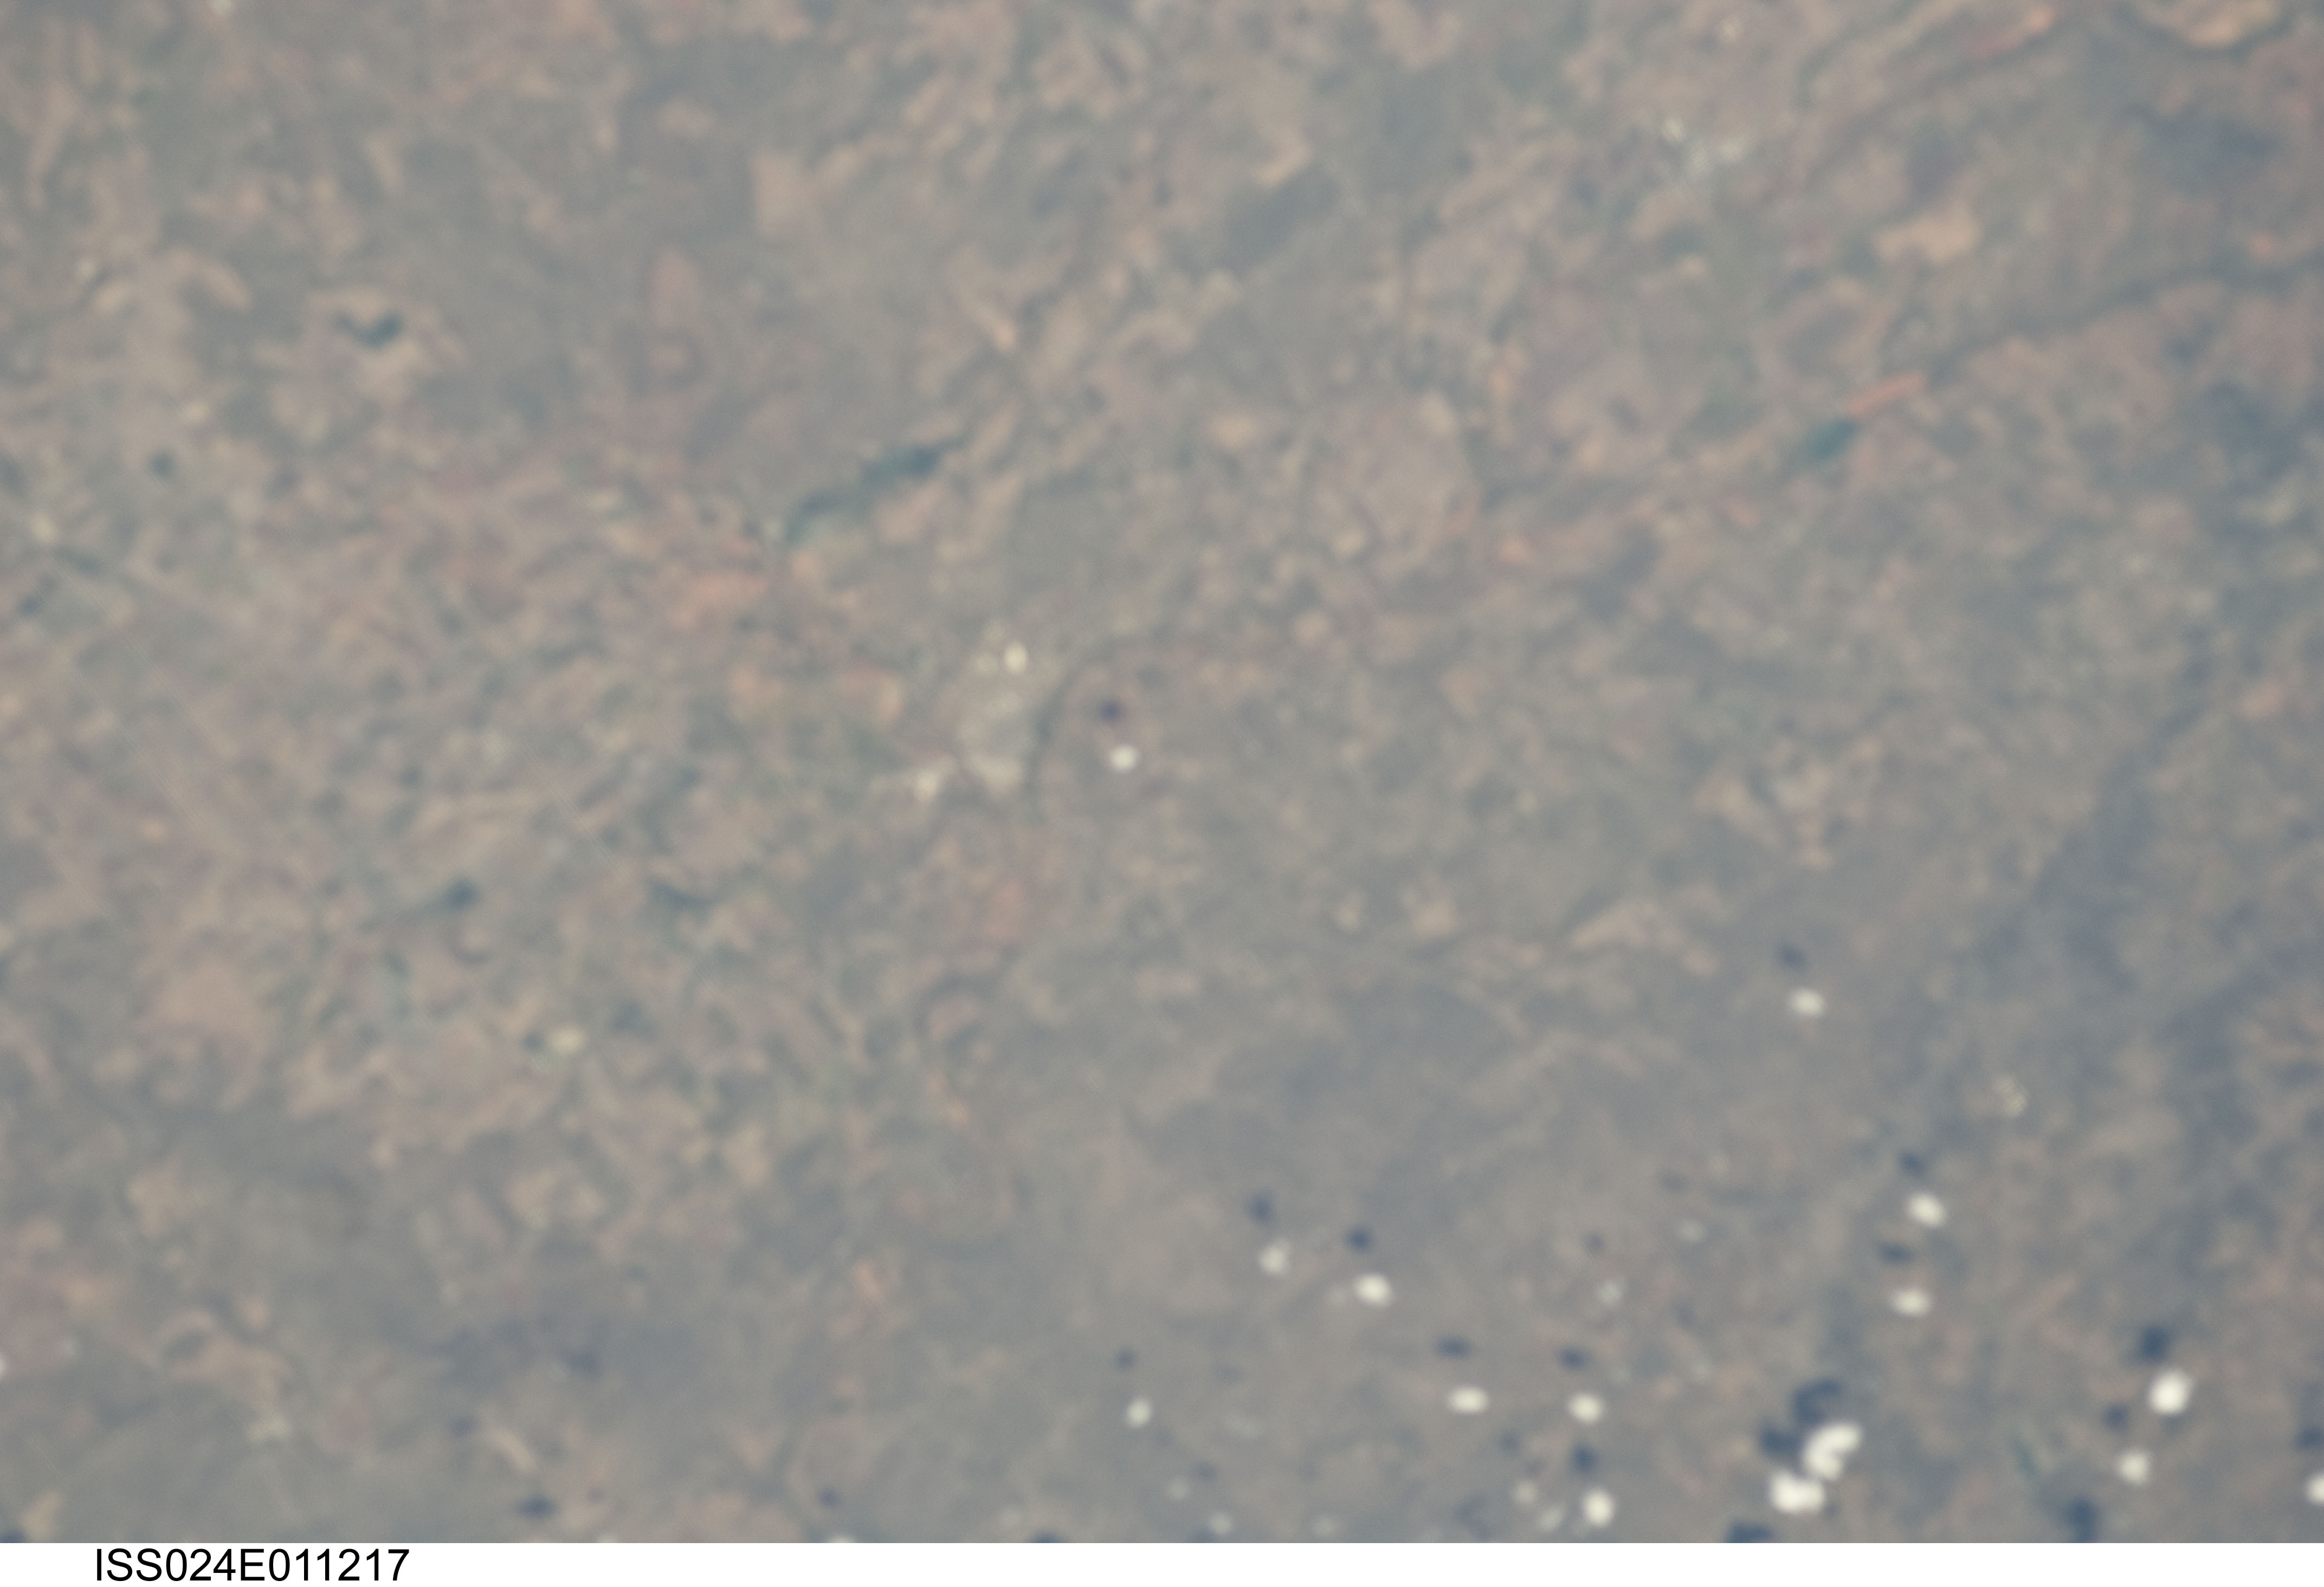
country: USA-TEXAS
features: SOFT, COLORADO RIVER, BALLINGER
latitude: 31.8
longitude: -99.9
